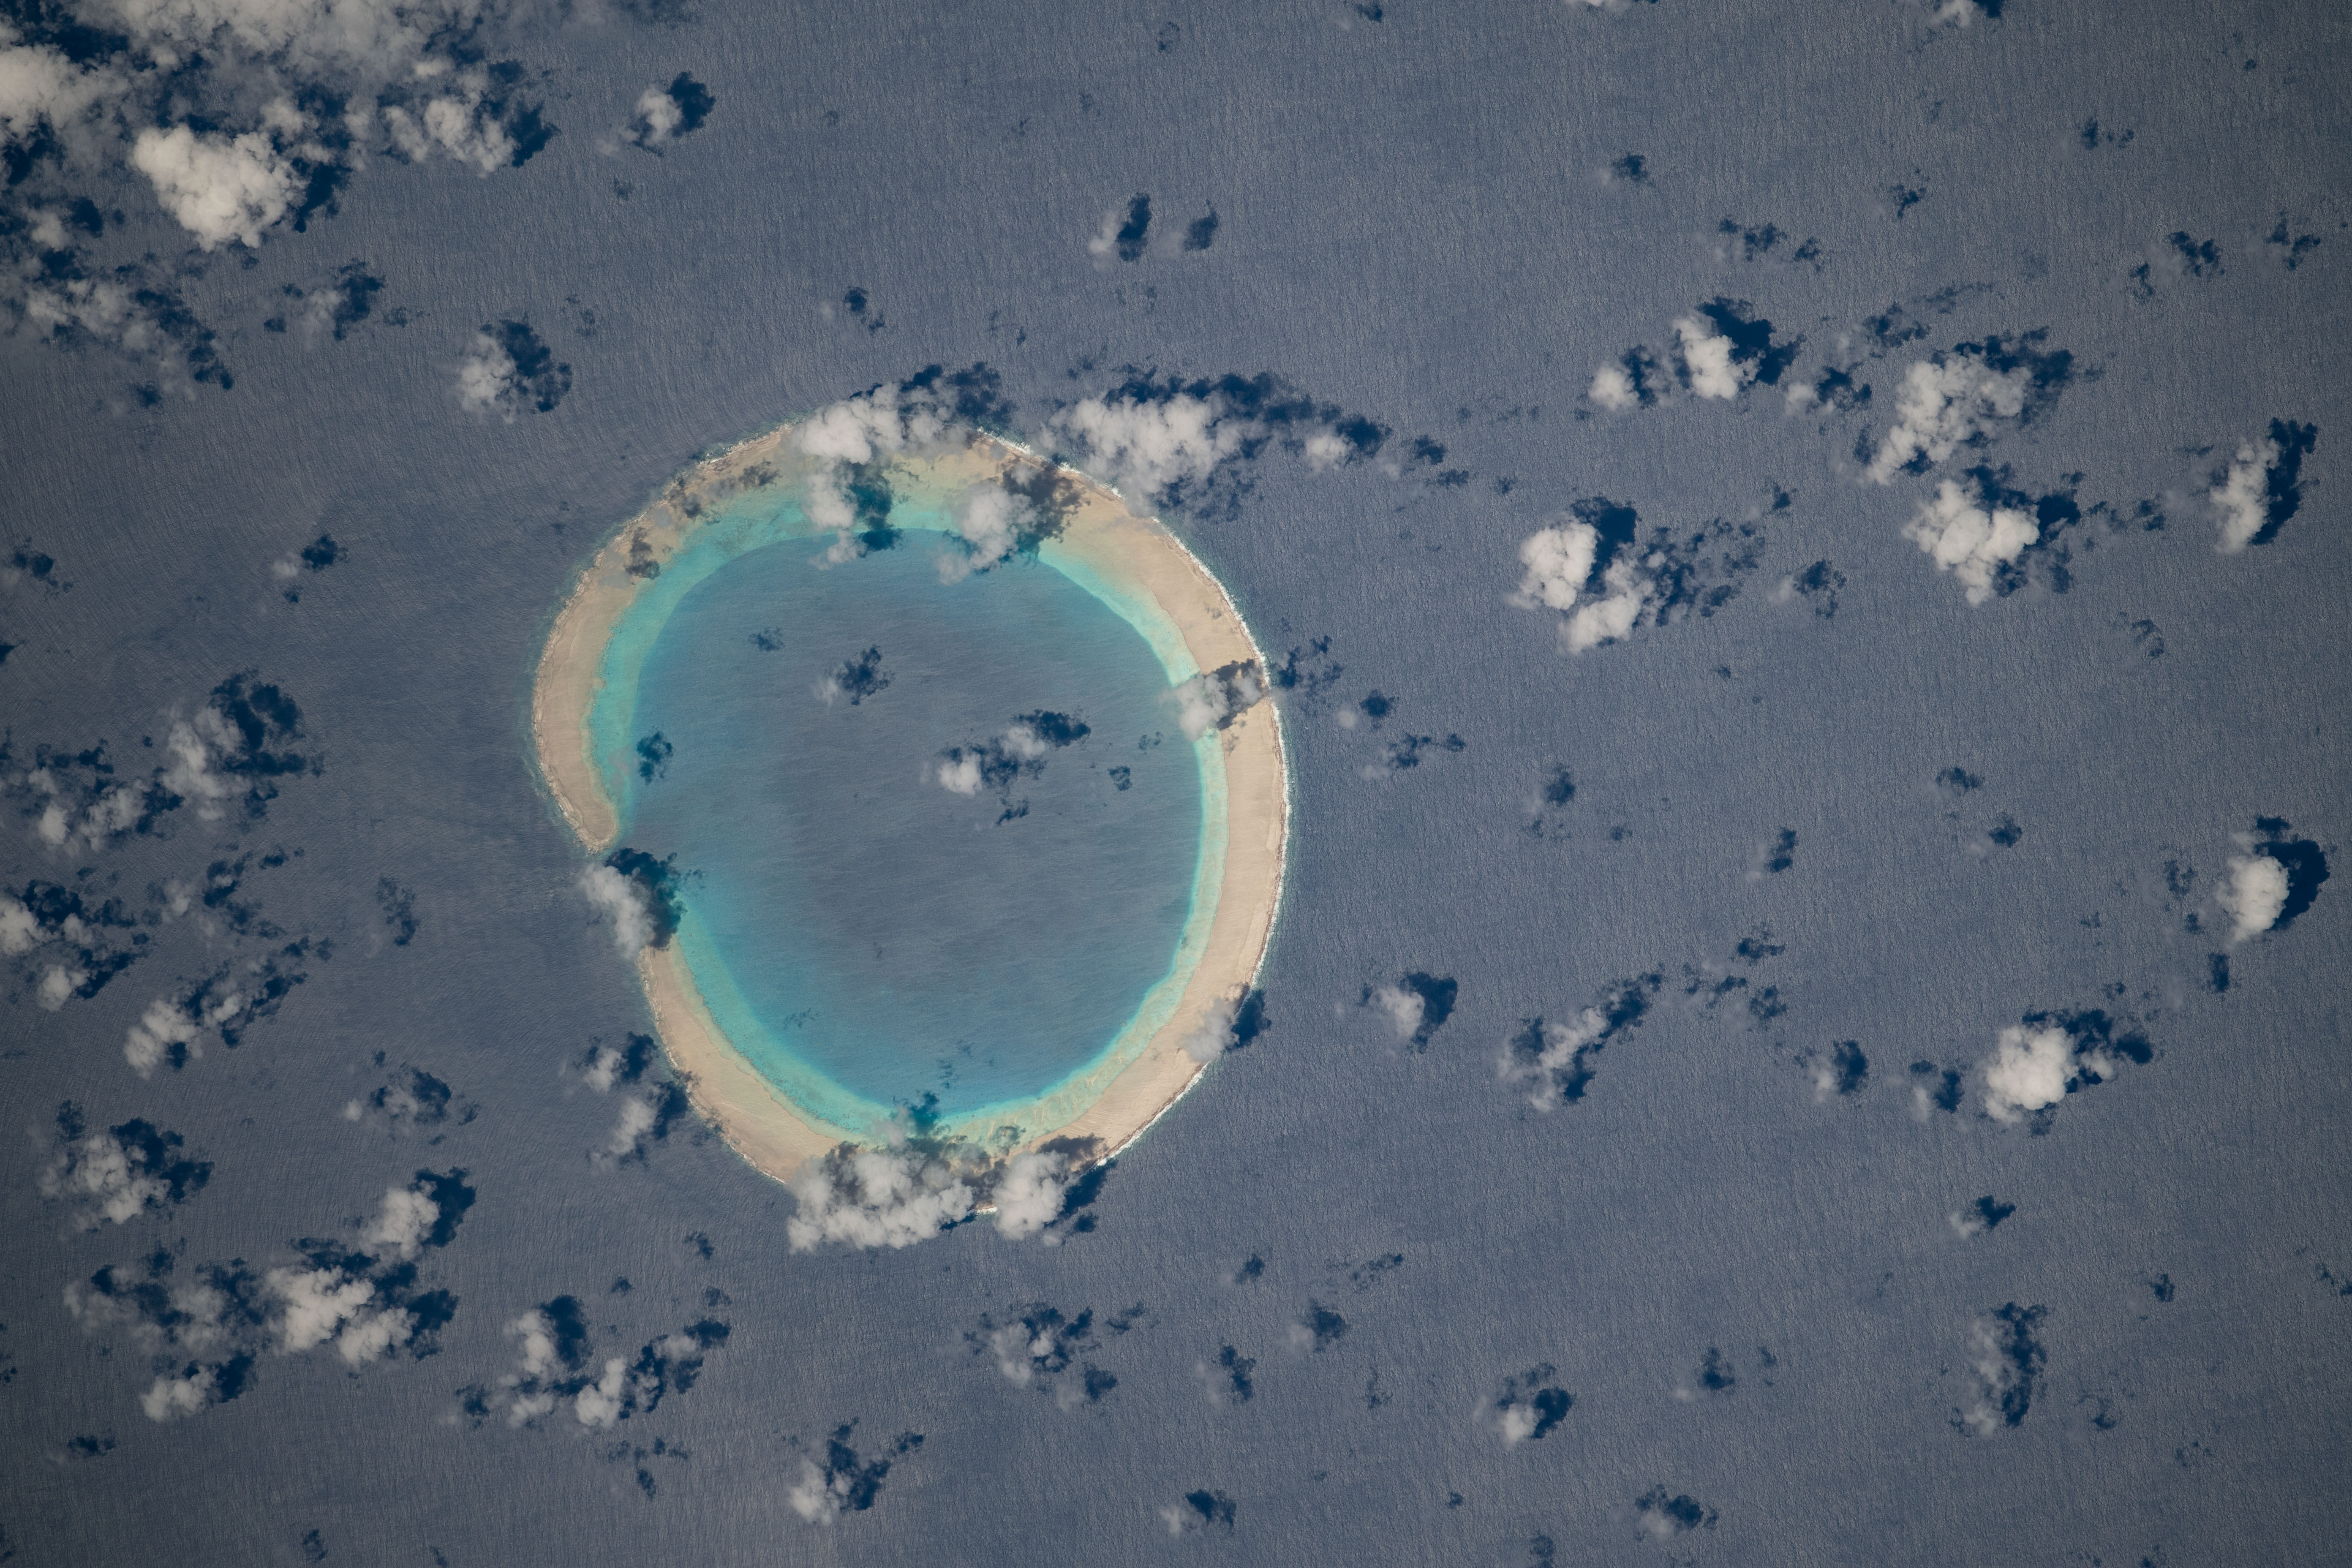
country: TONGA
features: TONGA, NORD MINERVA REEF
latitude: -23.7
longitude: -178.9
